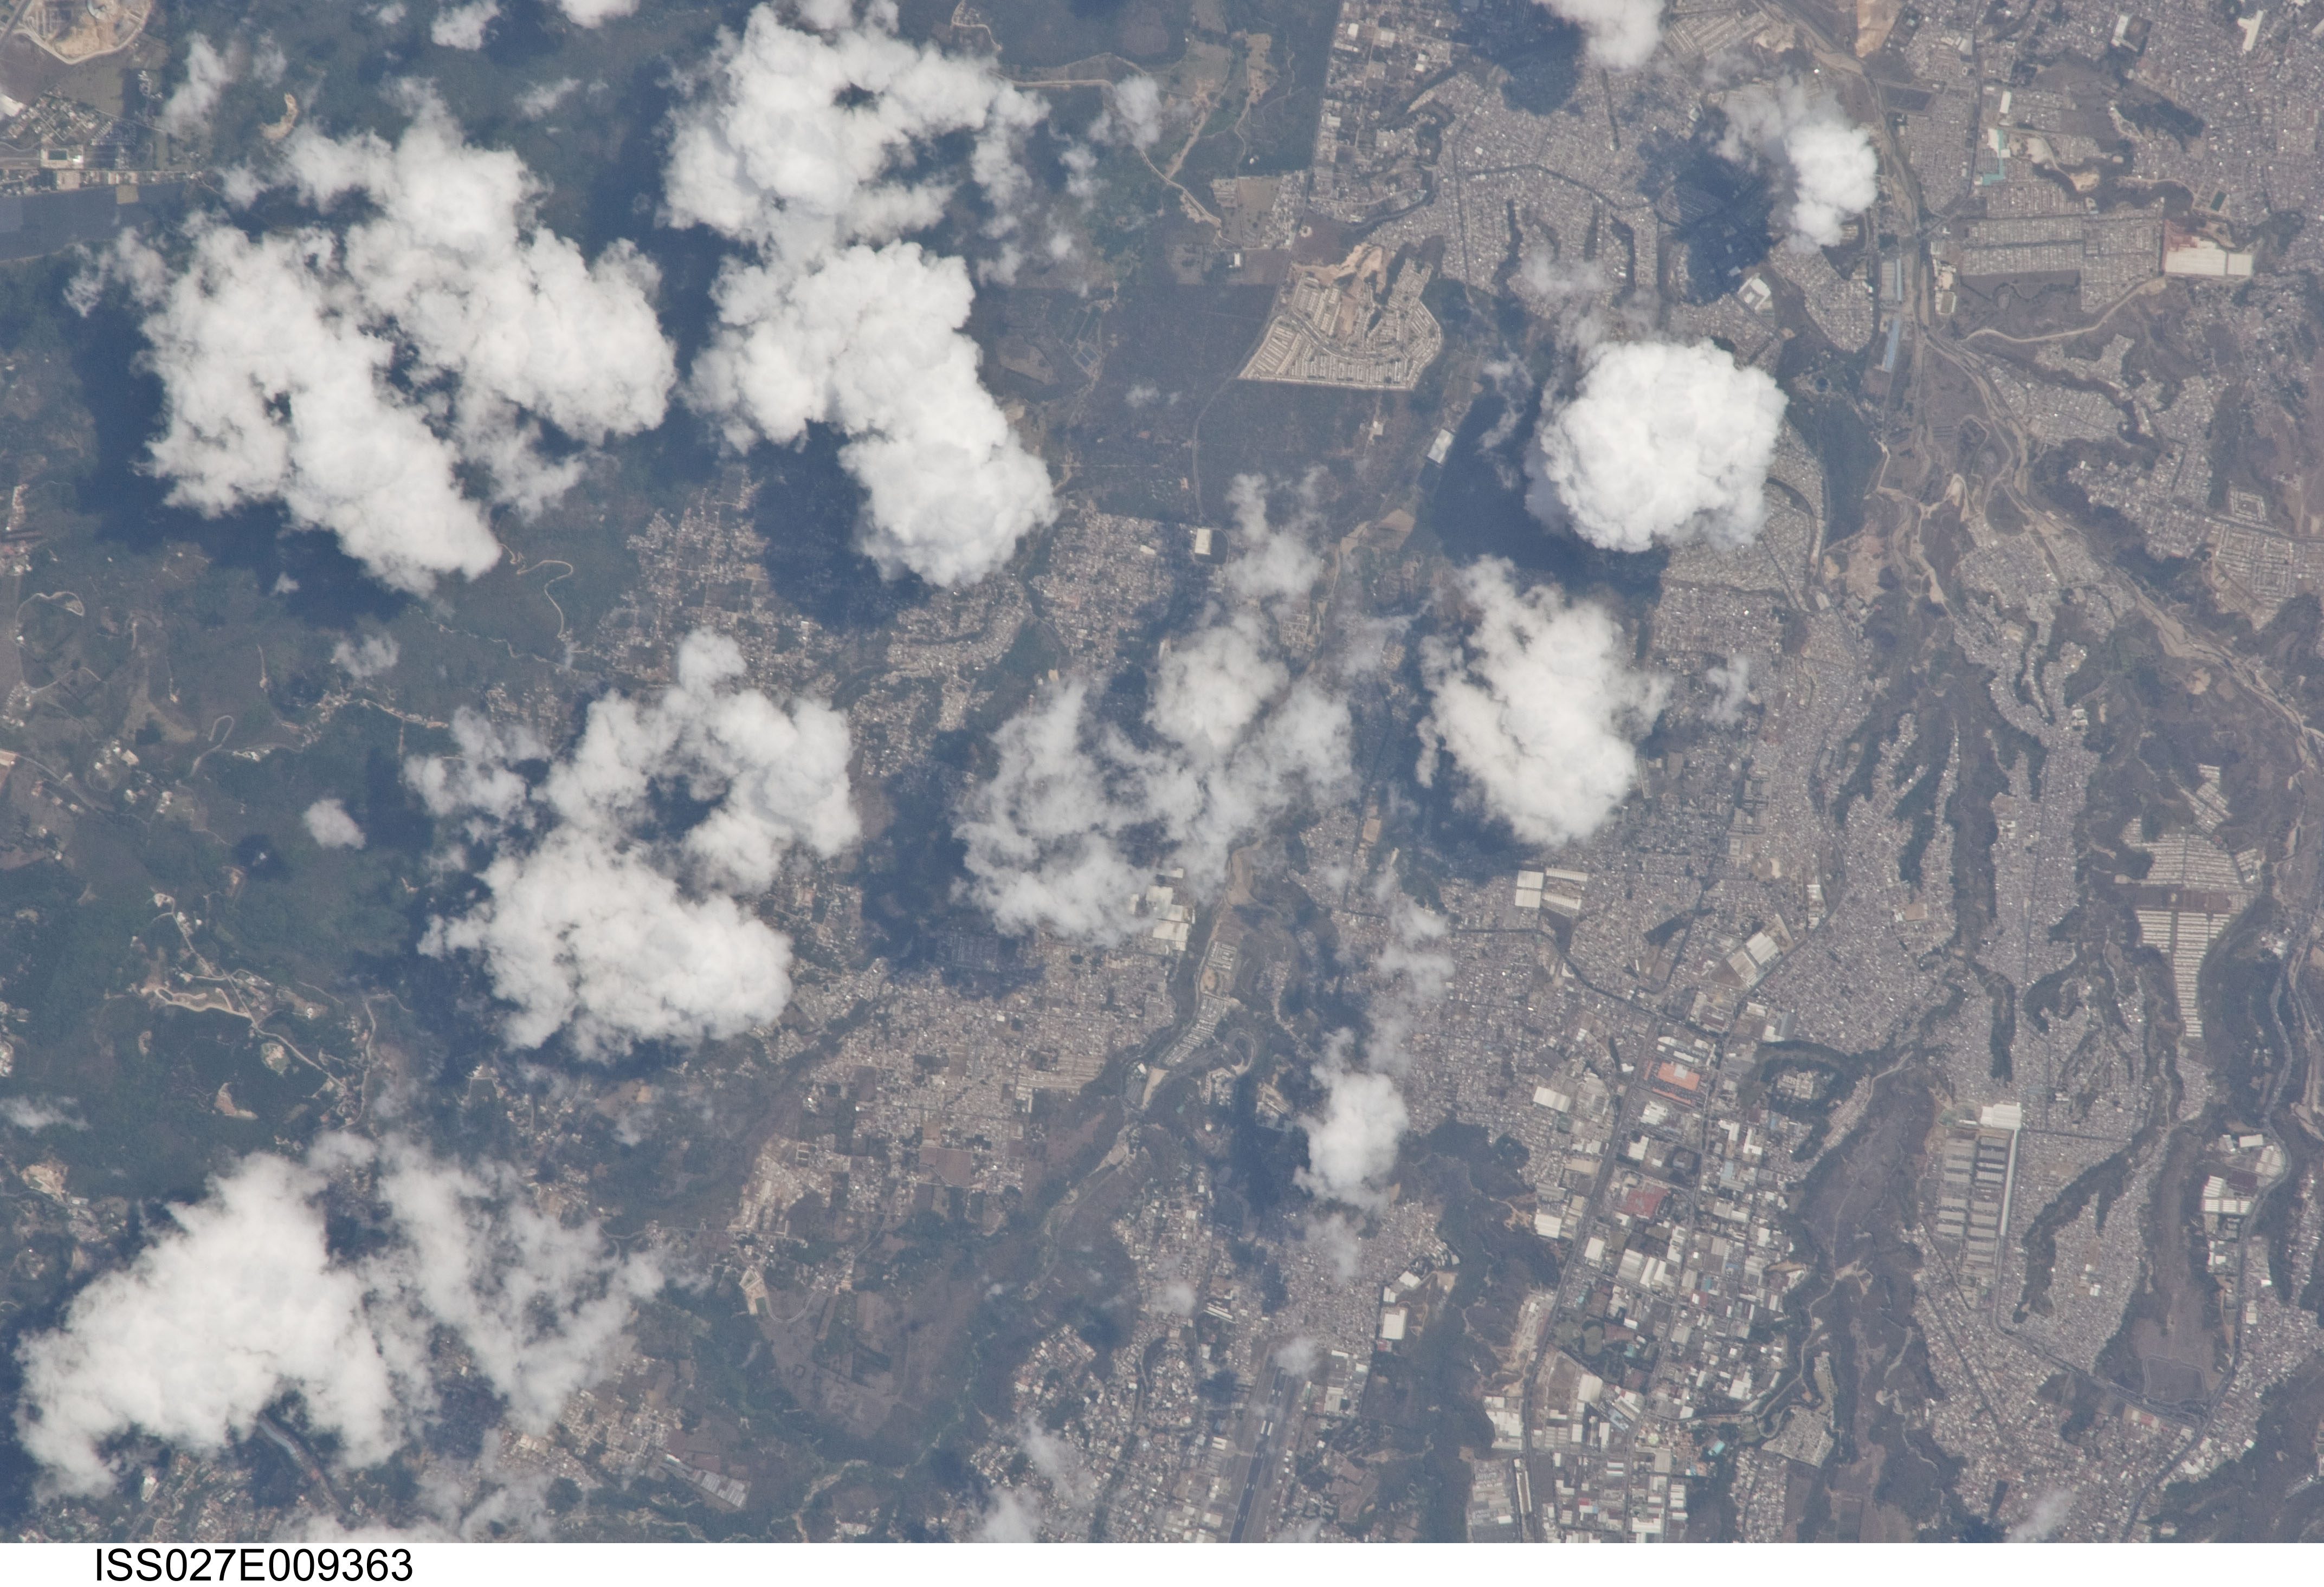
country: GUATEMALA
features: SOUTHERN GUATAMALA CITY, AIRPORT
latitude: 14.5
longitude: -90.5
